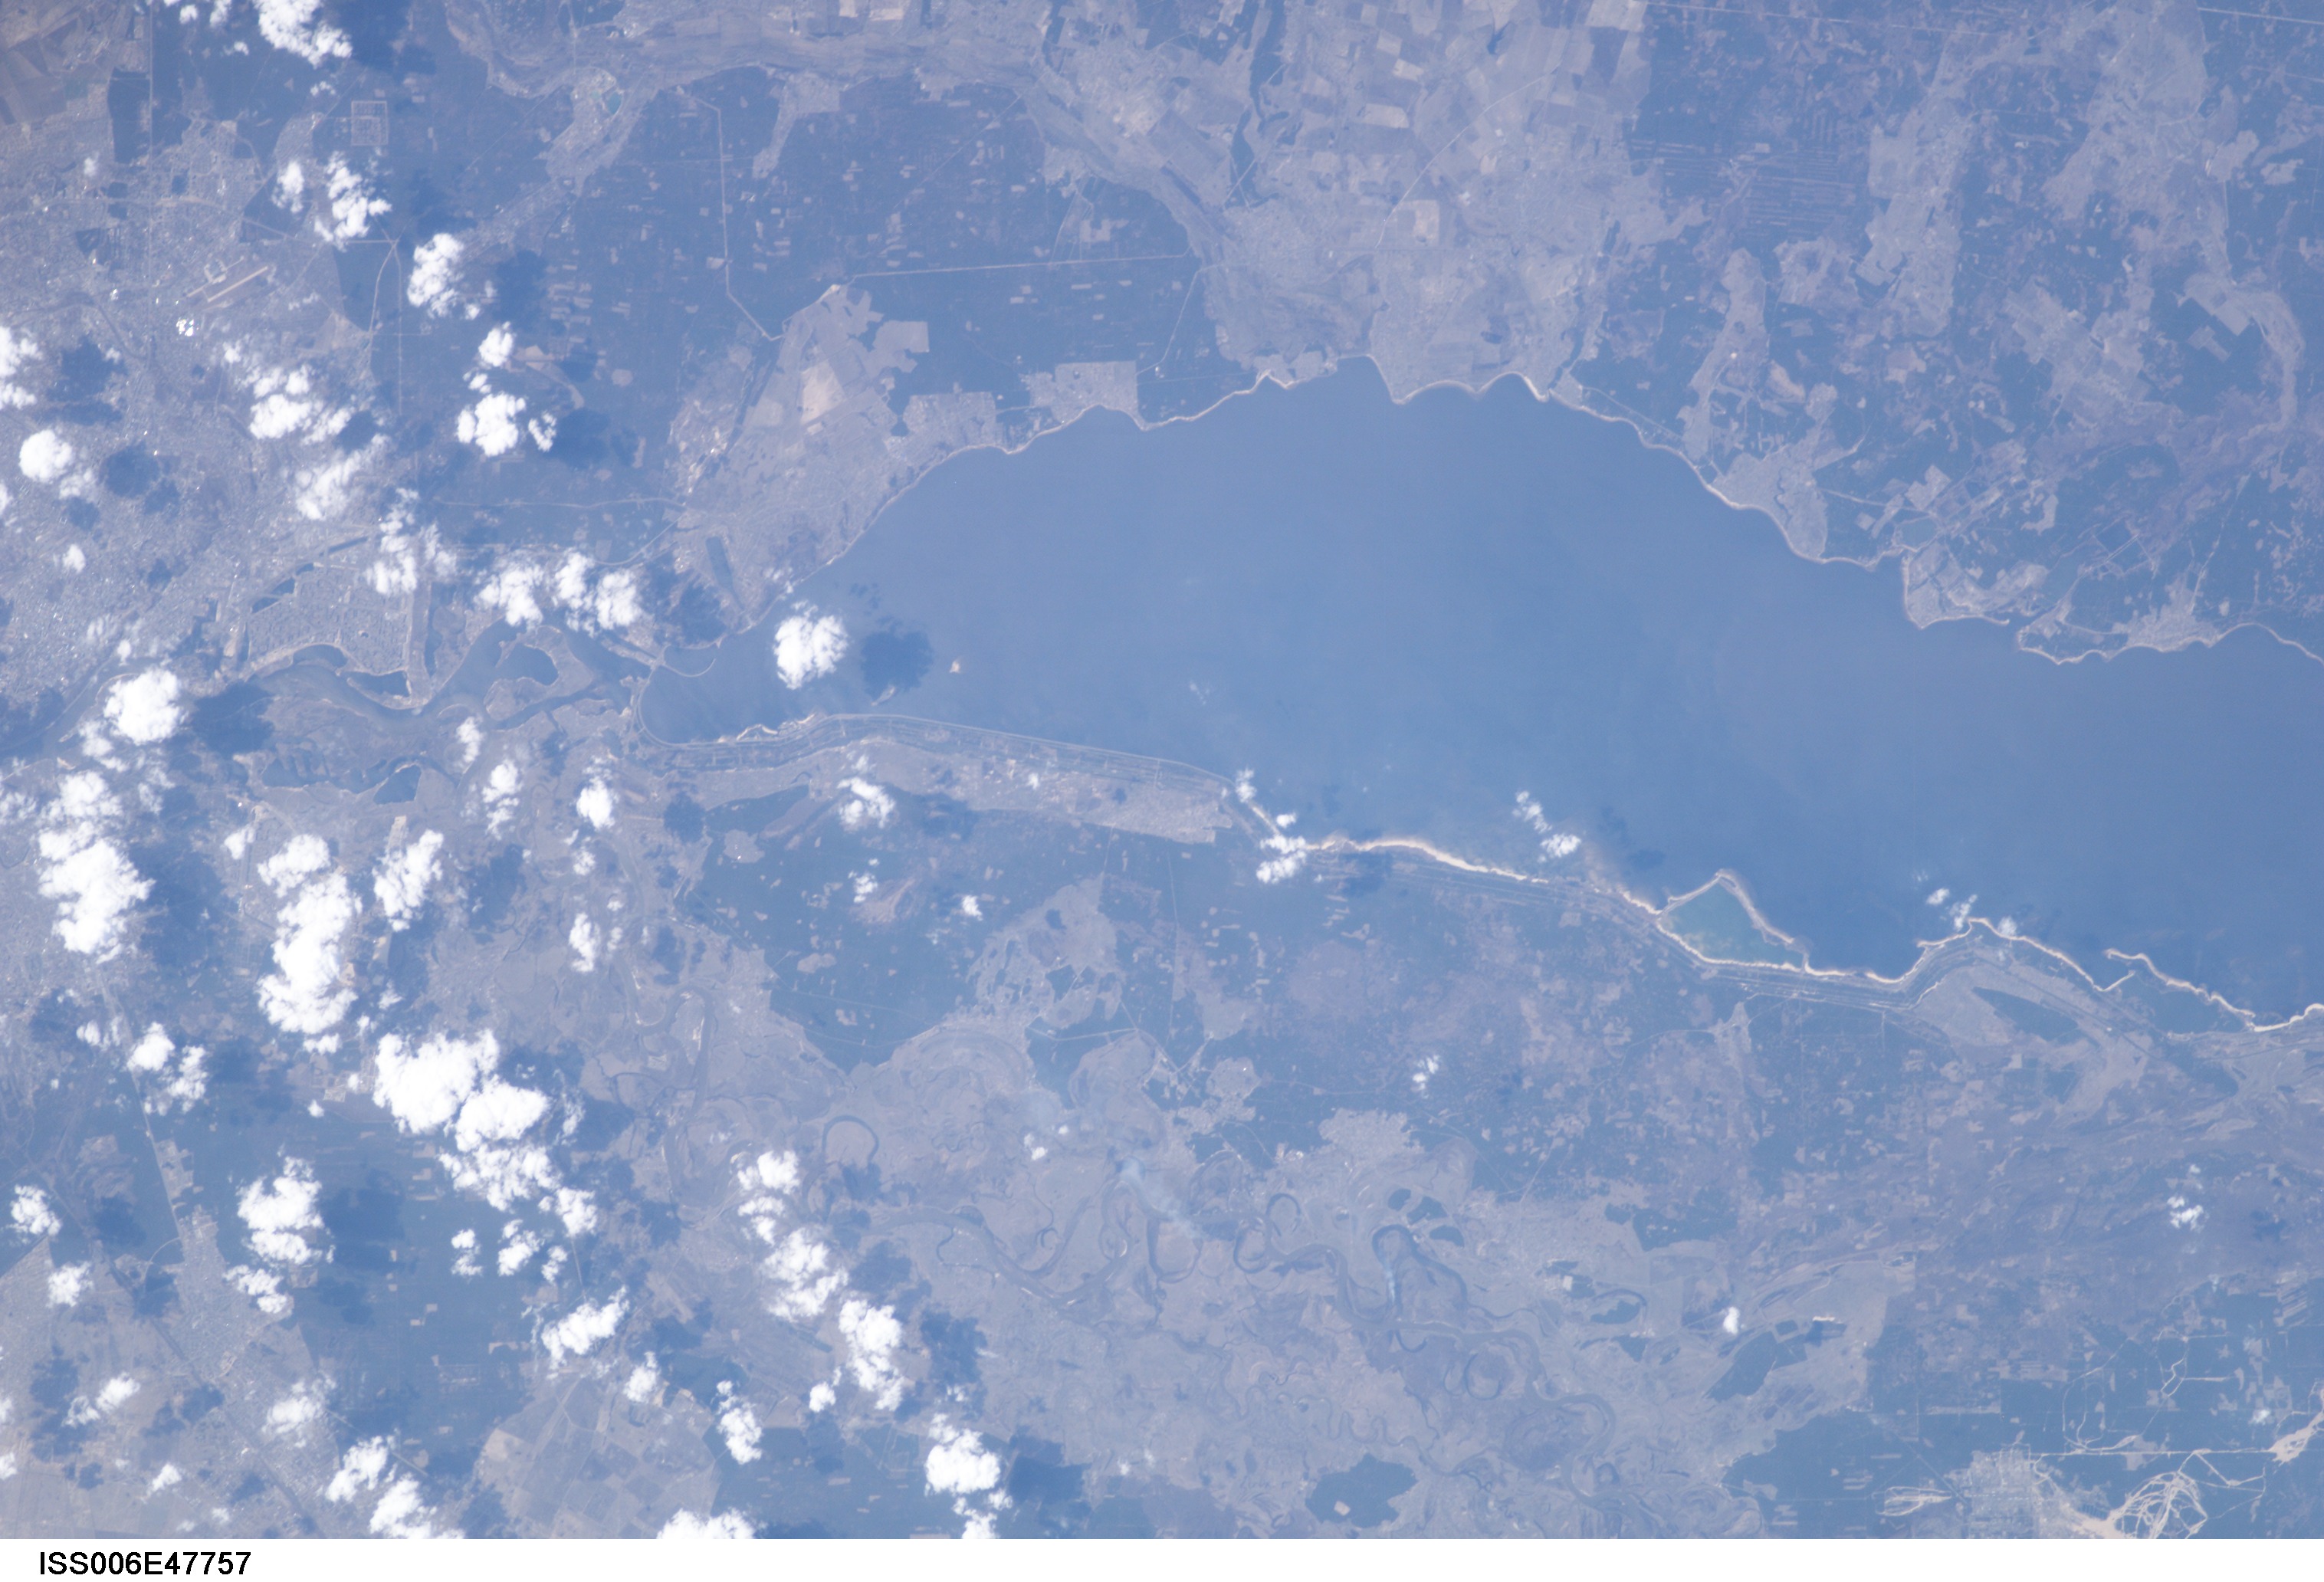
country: UKRAINE
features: KIYEVSKOYE RESERVOIR
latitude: 50.5
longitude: 30.5
